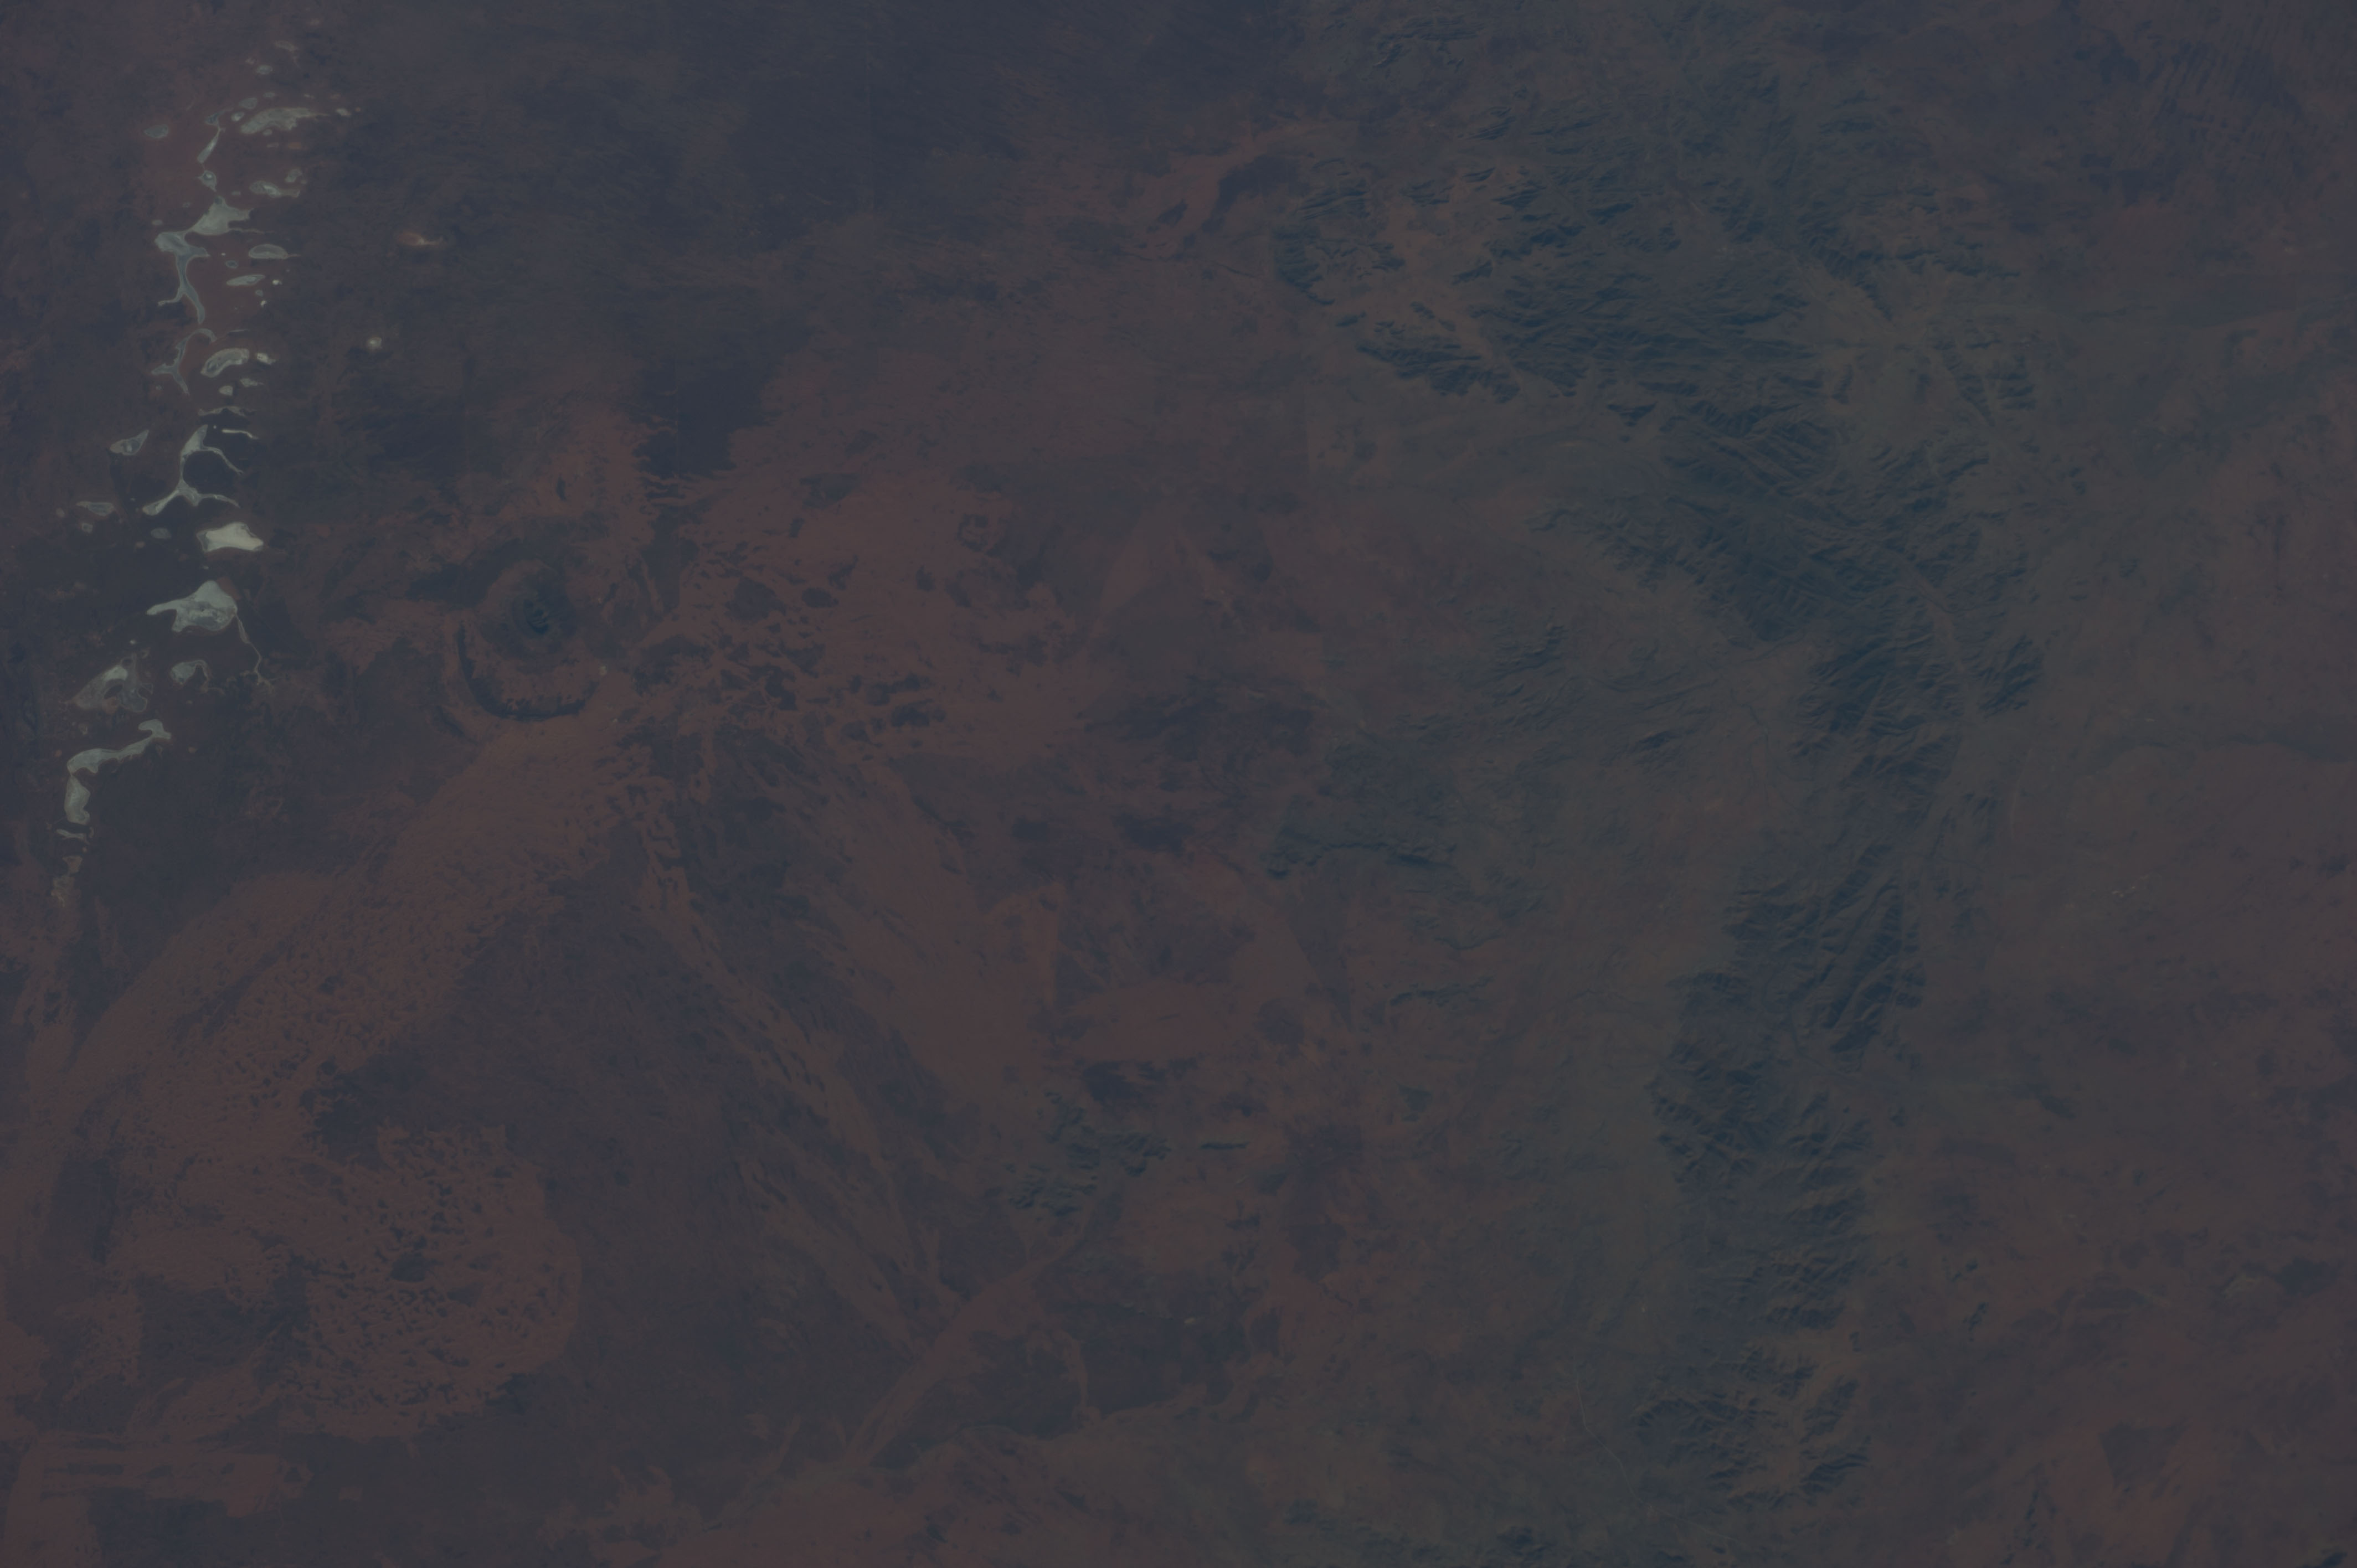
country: AUSTRALIA-NT
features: MT. WOODROFFE, MT. CONNER
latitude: -25.9
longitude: 131.7
